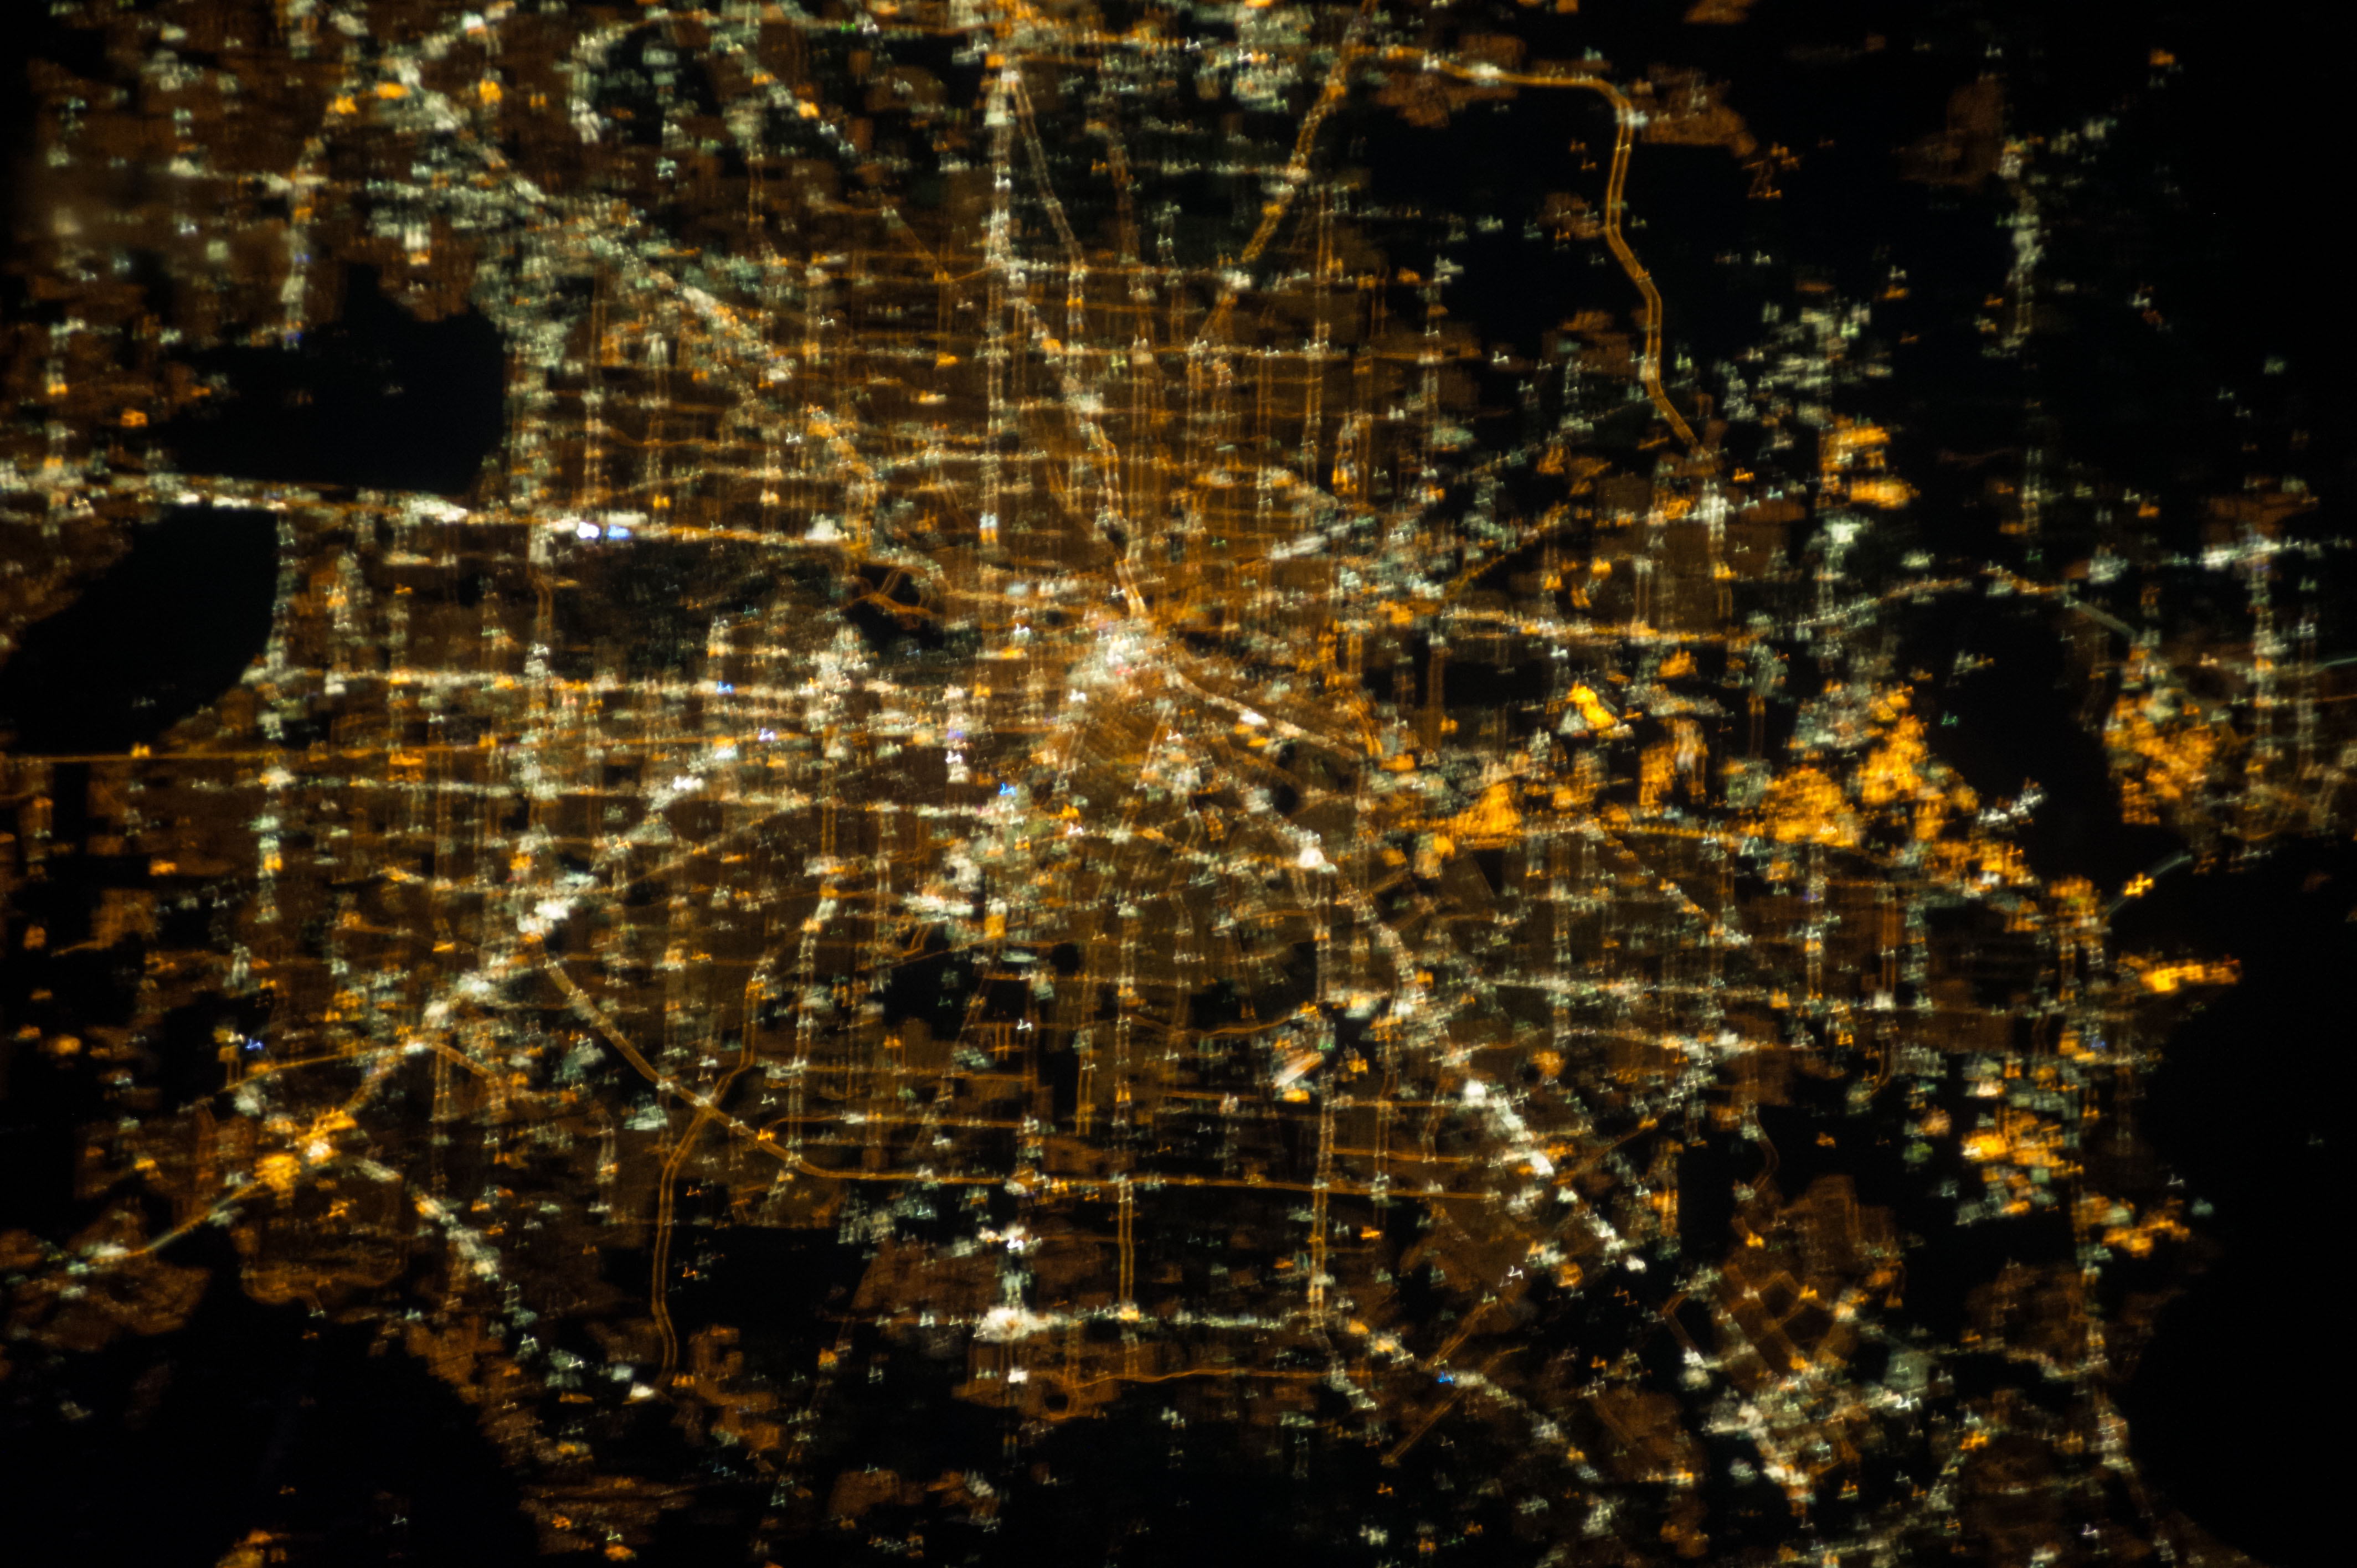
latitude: 29.7
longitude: -95.4
